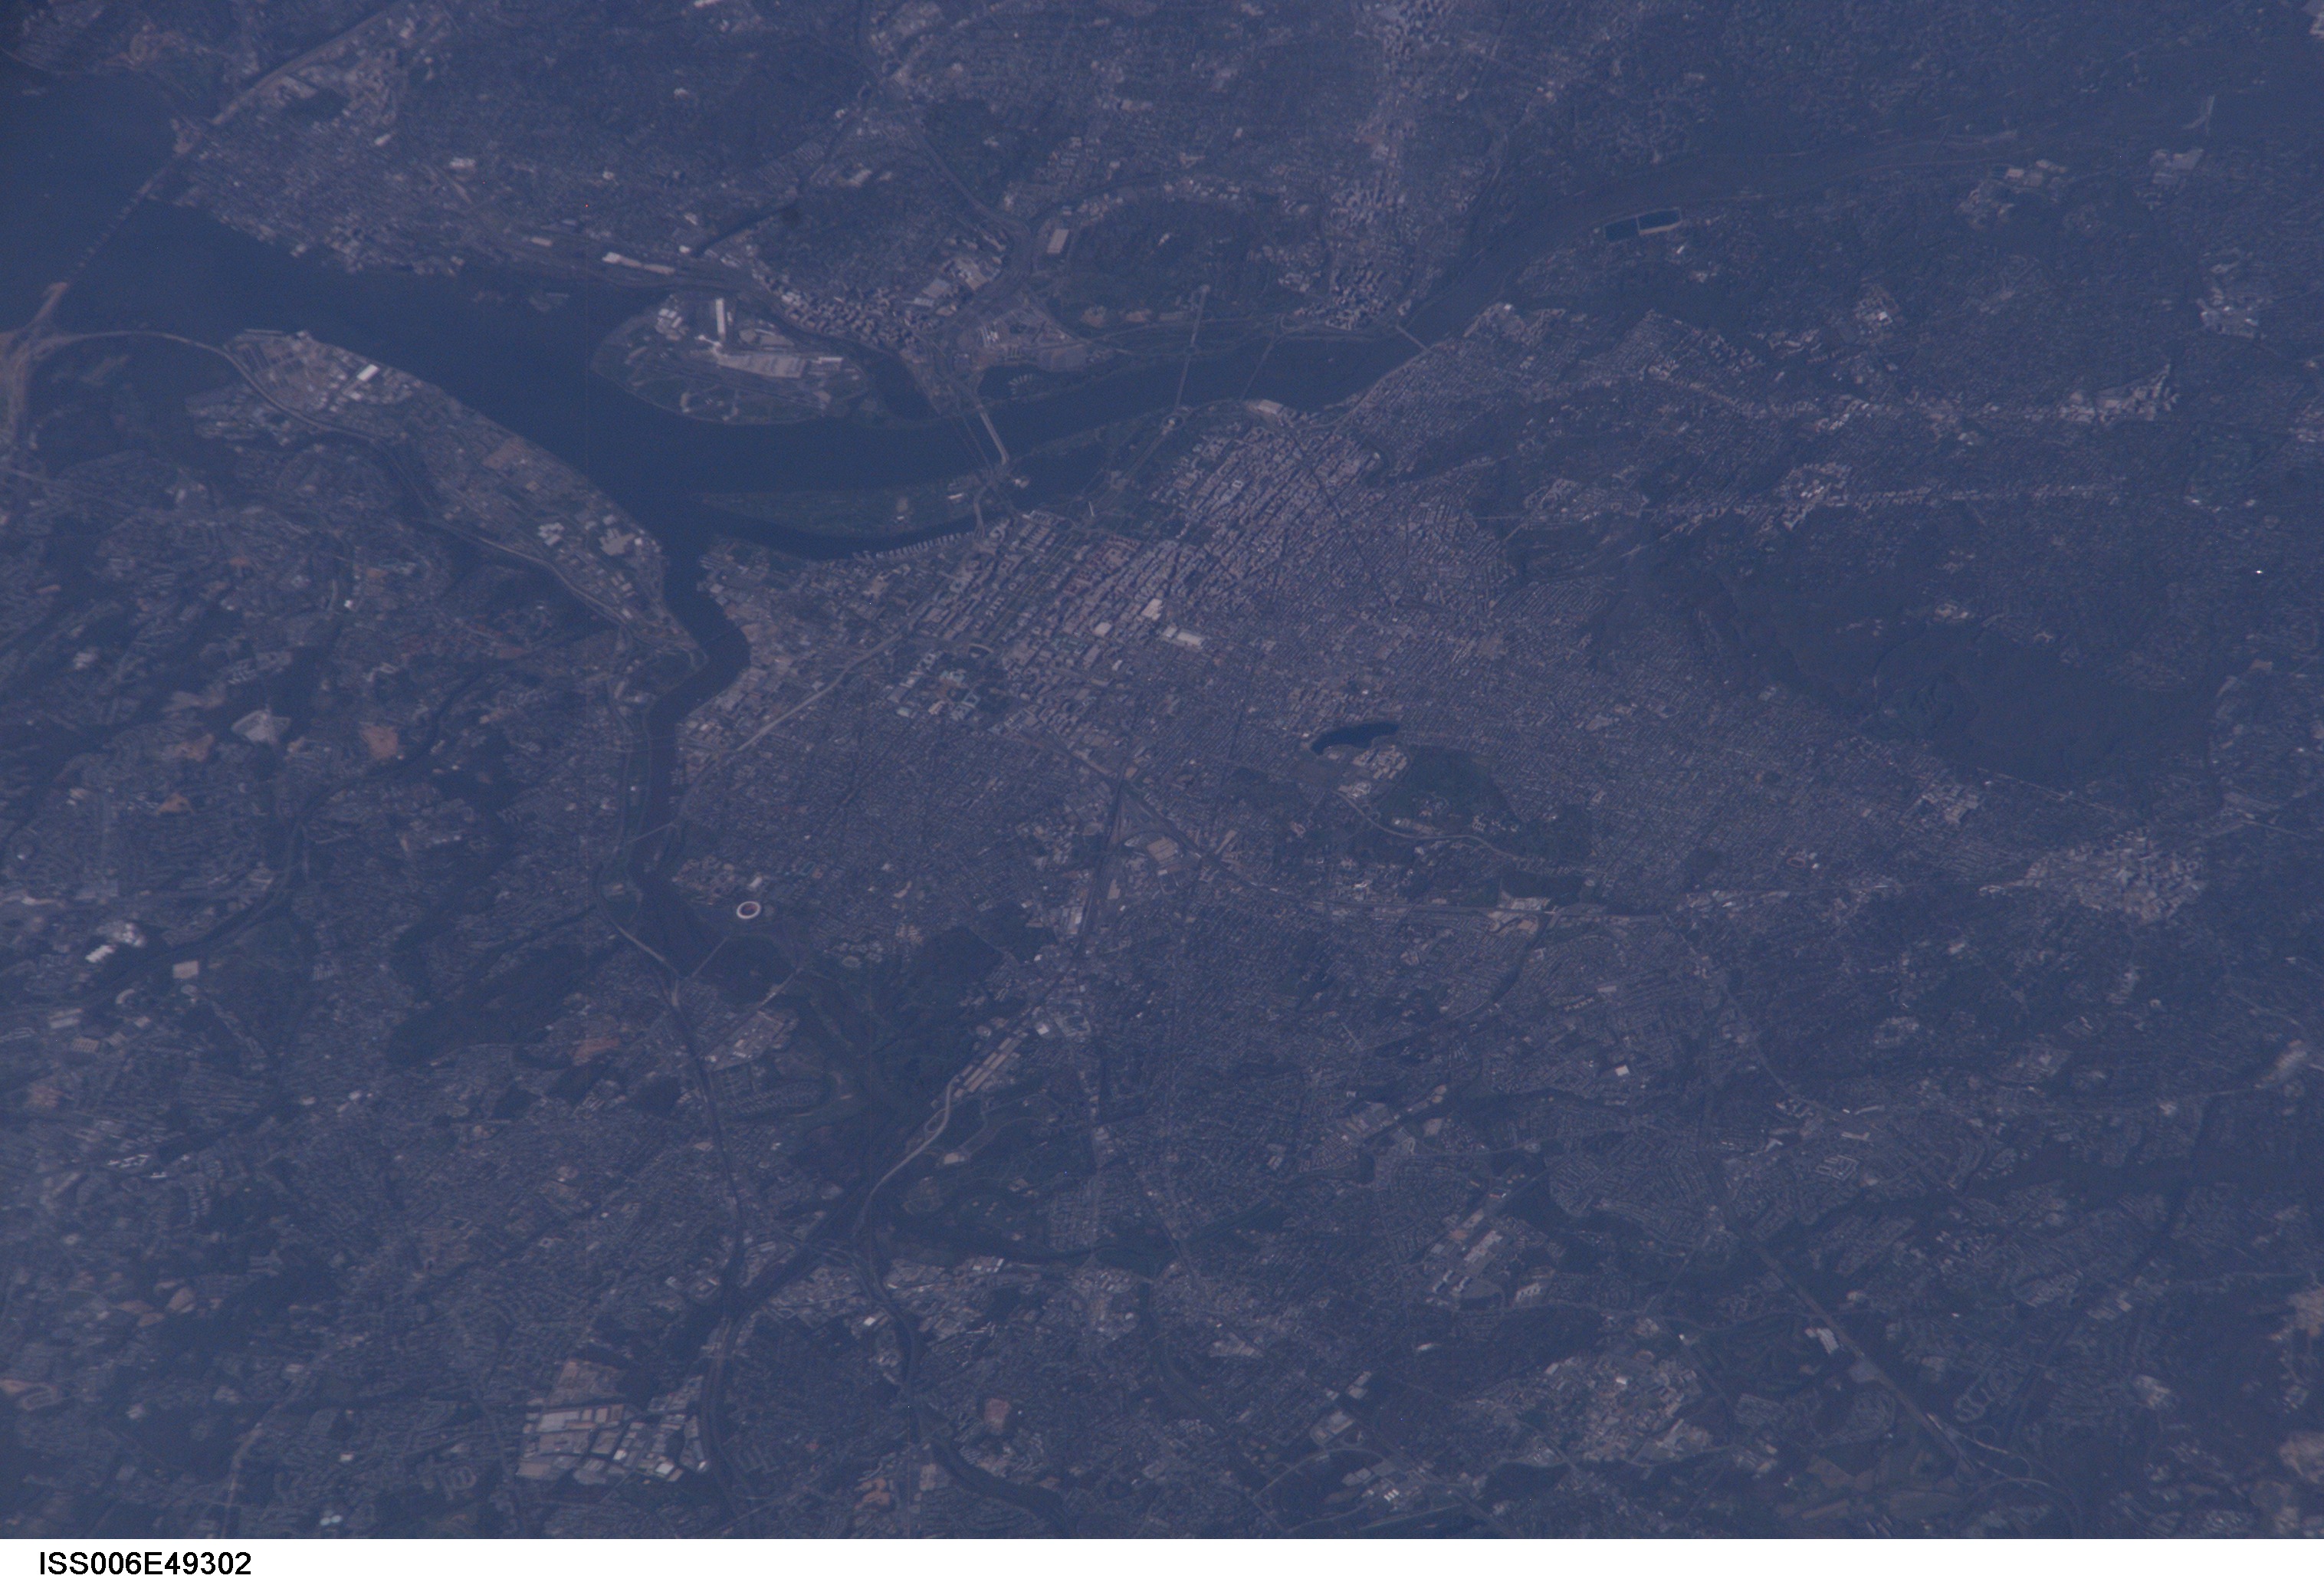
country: USA-MARYLAND
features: WASHINGTON DC, POTOMAC RIVER
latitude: 39.0
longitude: -77.0
